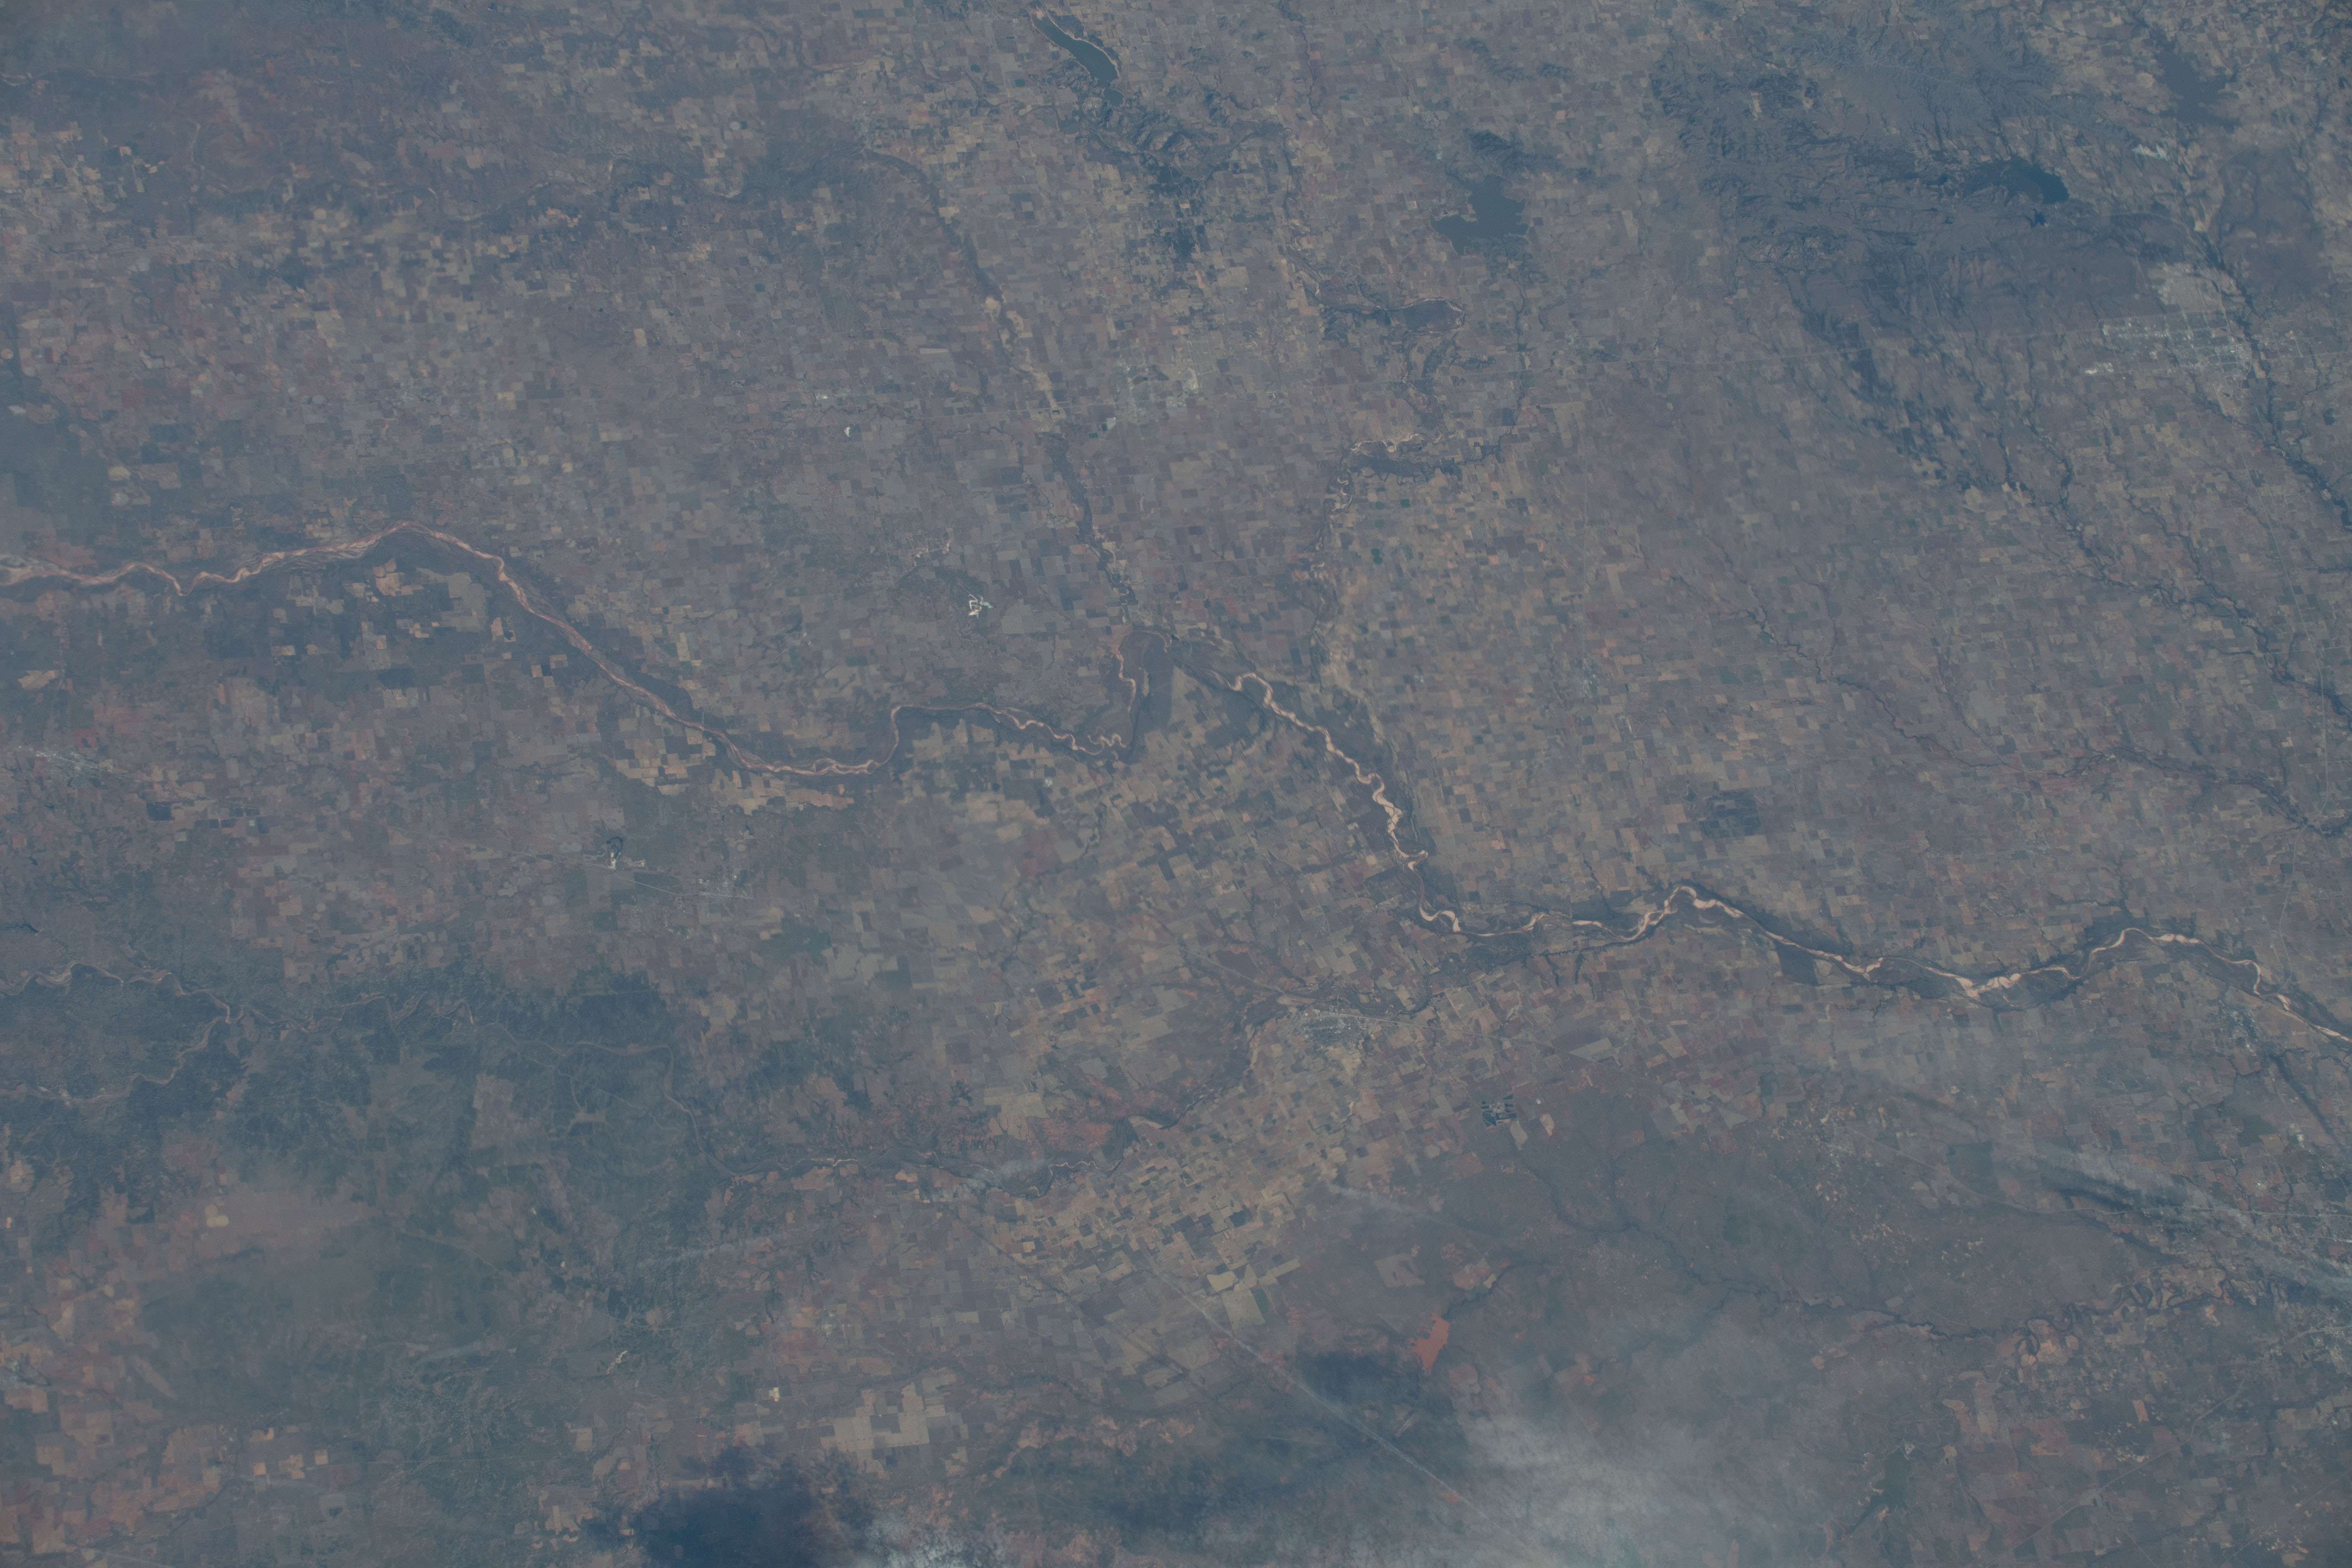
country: USA-TEXAS
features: NOT SPECIFIED, WICHITA FALLS, RED RIVER
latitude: 34.3
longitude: -99.3
